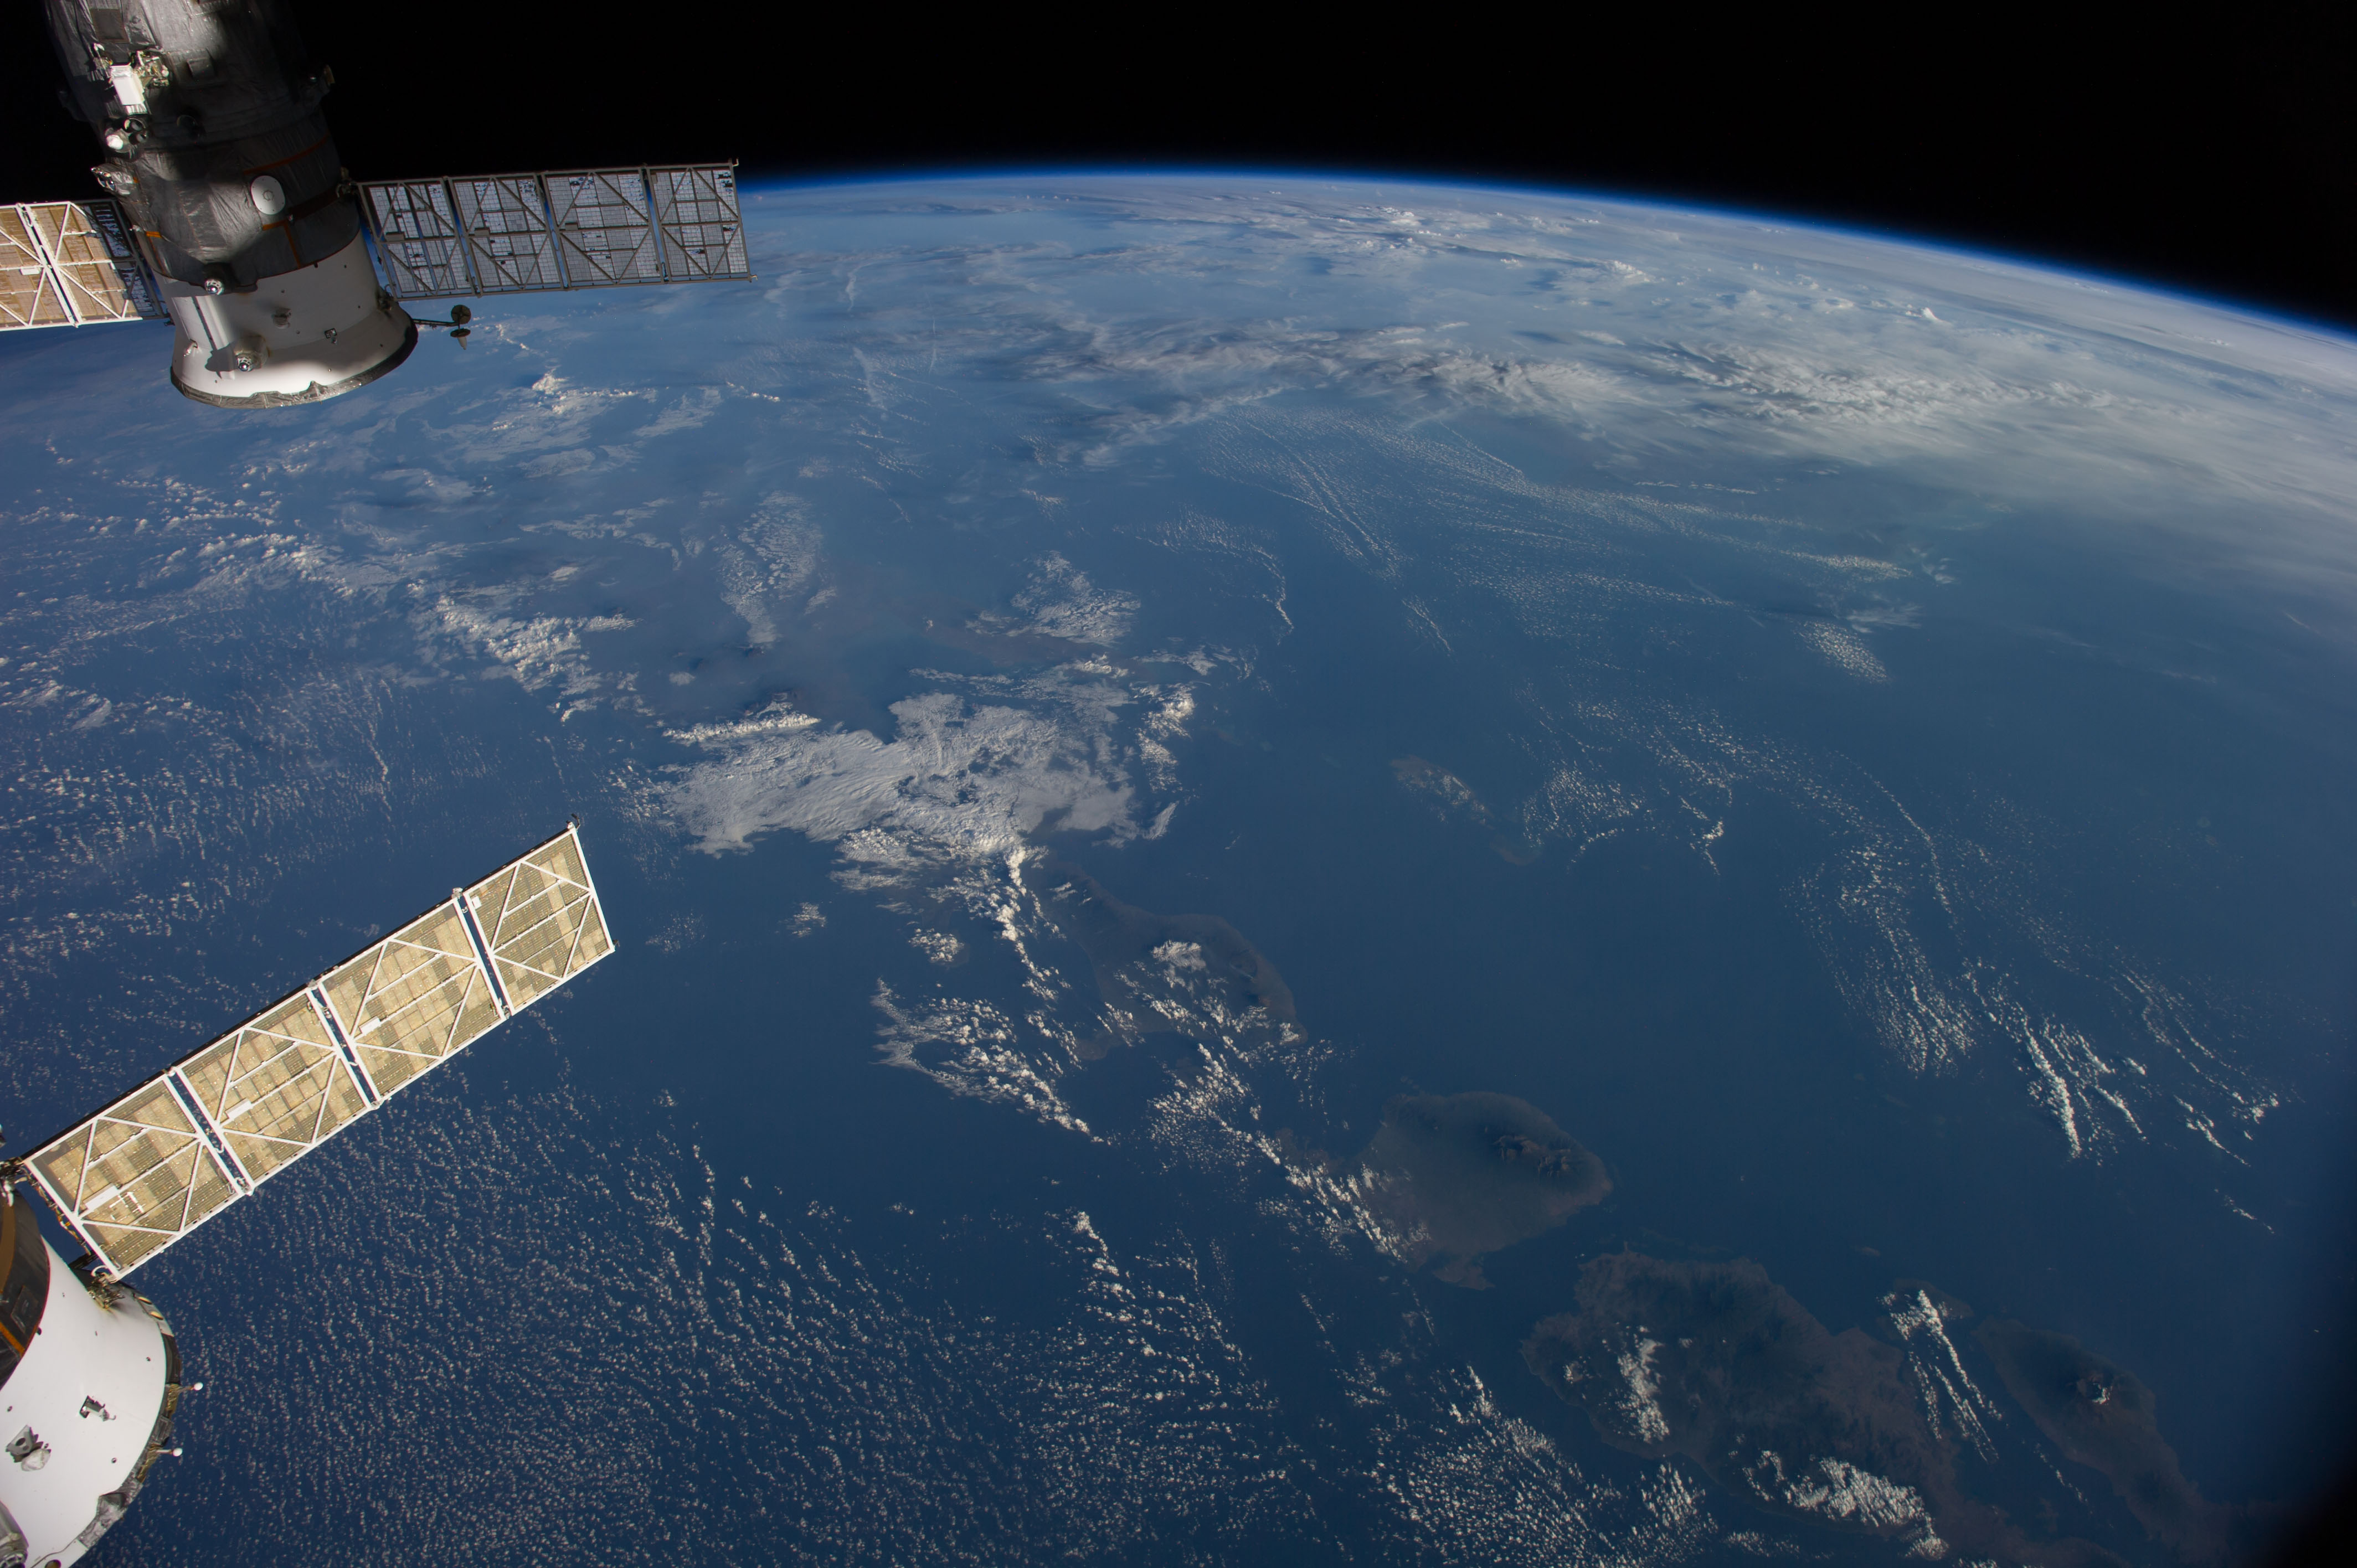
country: INDONESIA-J
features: BALI, W. NUSA TENGGARA, BALI S., JAVA S., ATMOSPHERIC LIMB
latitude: -7.5
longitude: 114.5
